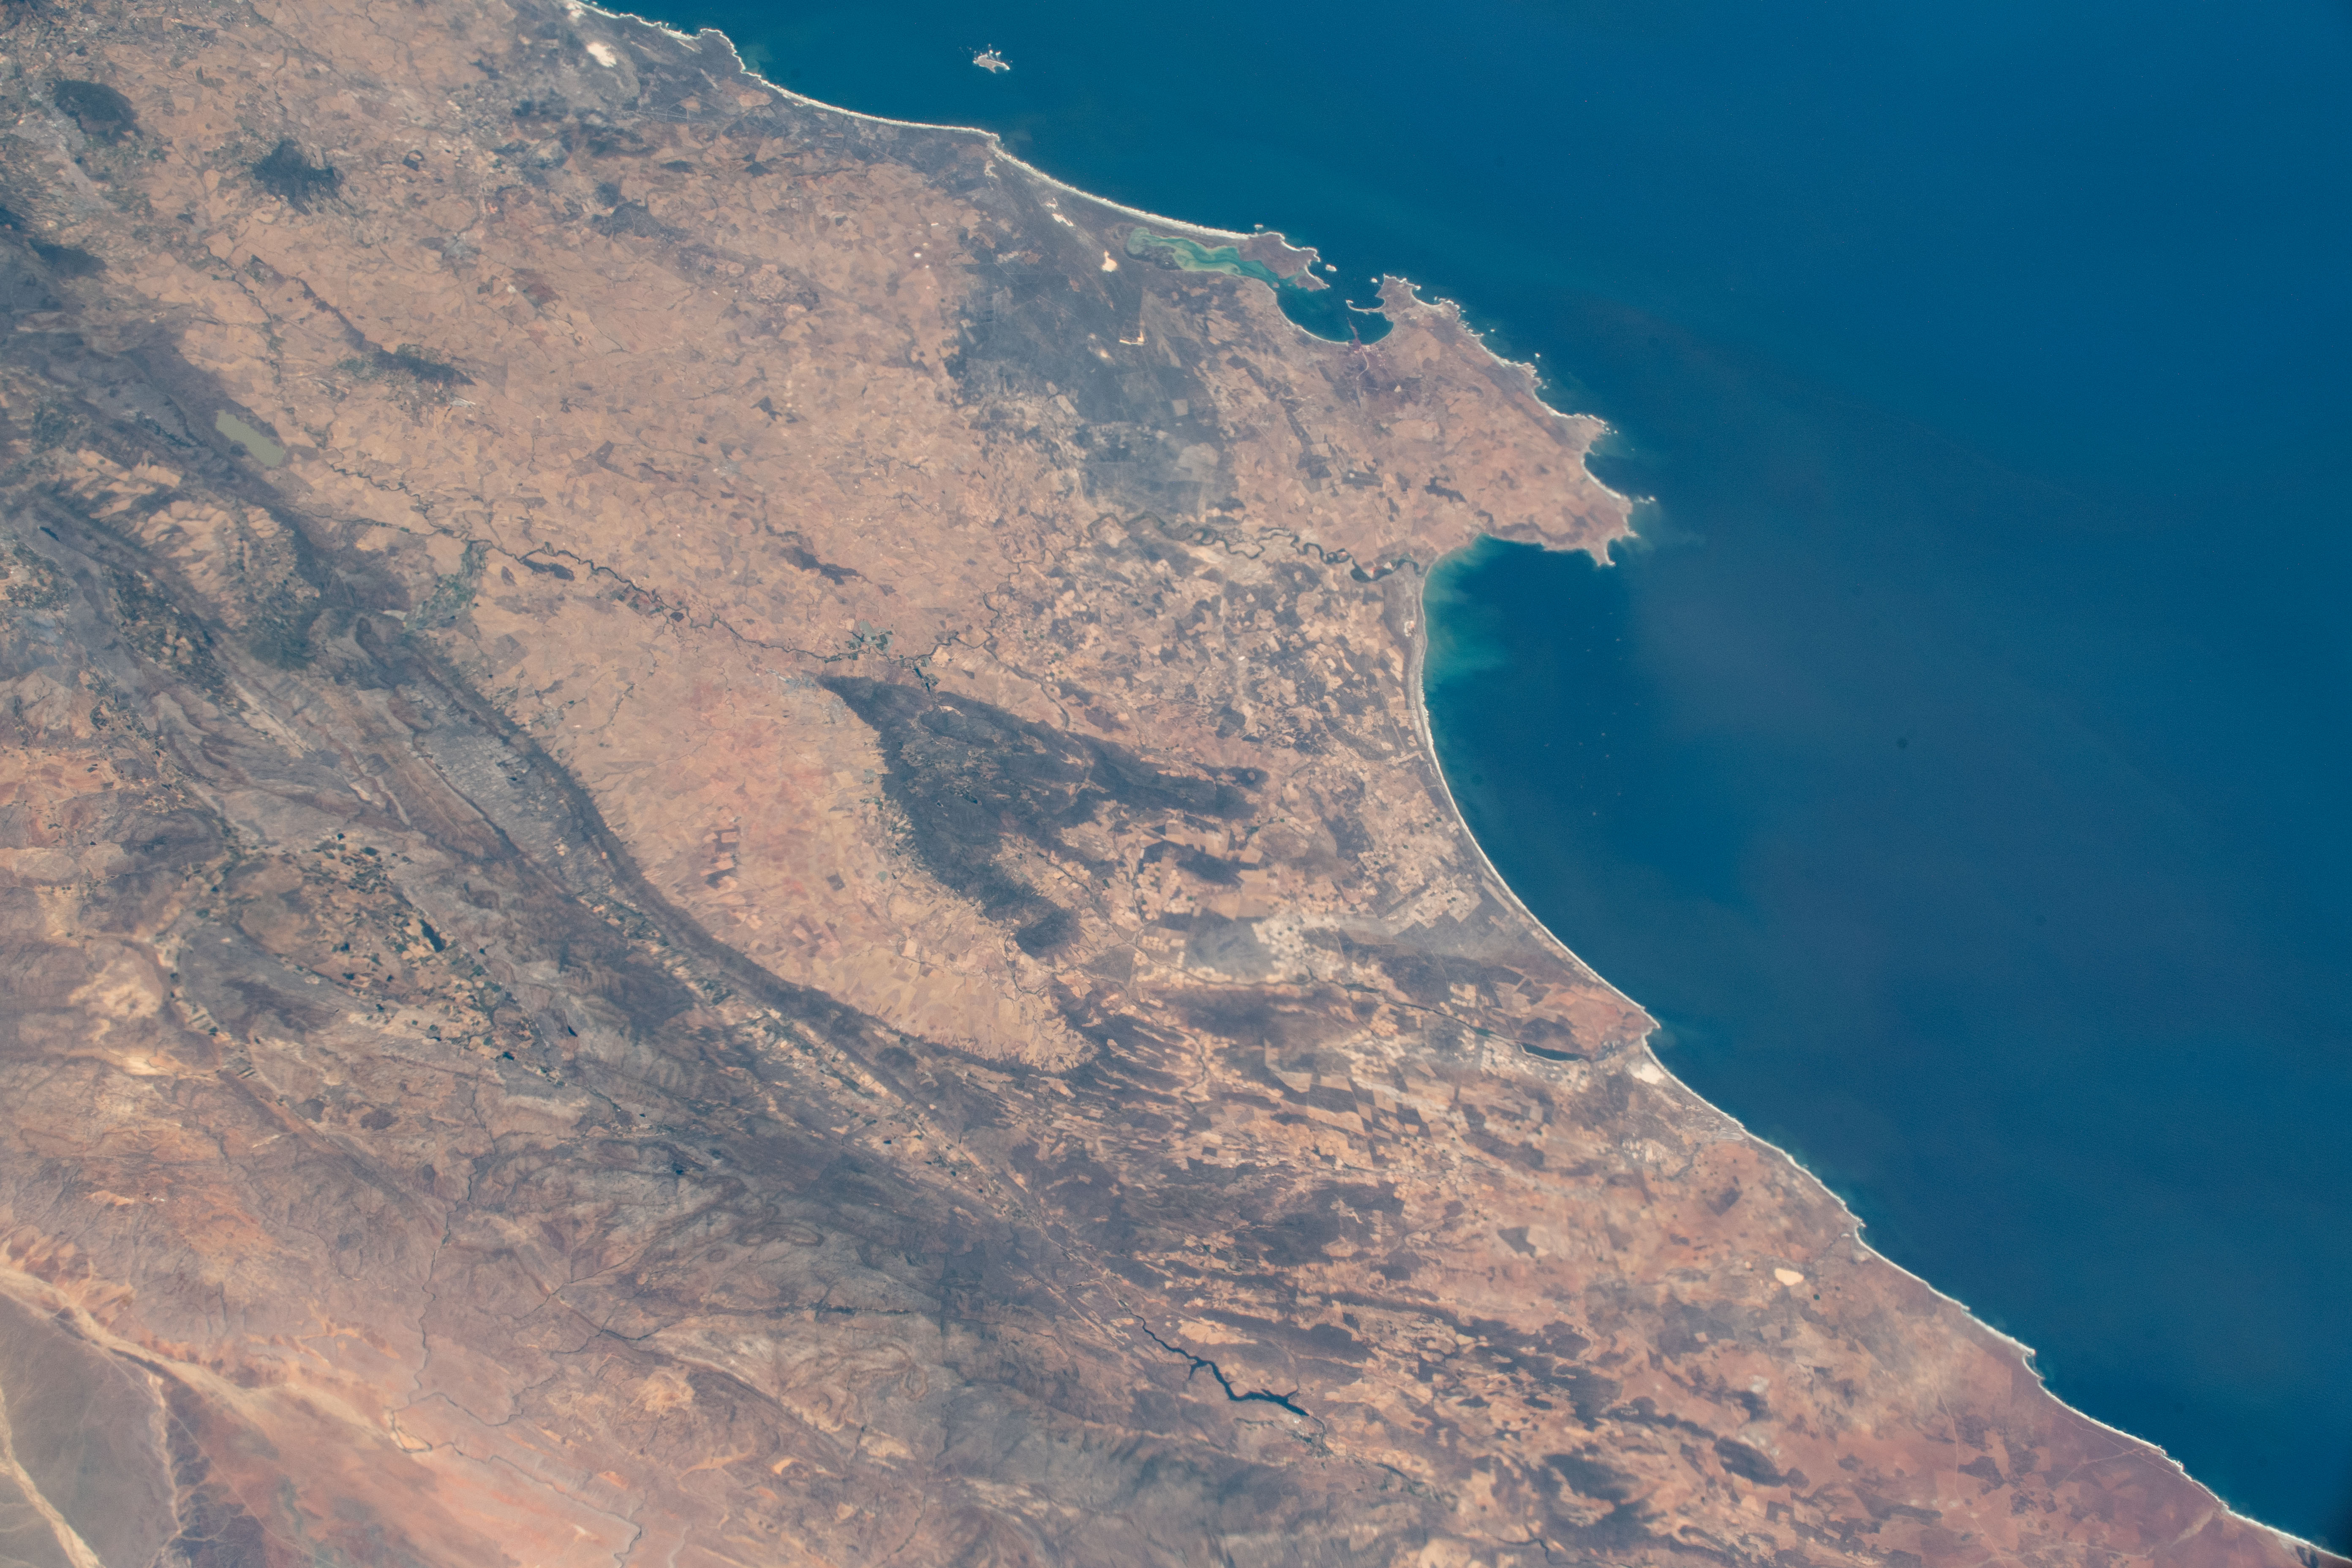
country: REPUBLIC SOUTH AFRICA
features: WEST COAST NATIONAL PARK MARINE PROTECTED AREA, BANGHOEK PRIVATE NATURE RESERVE
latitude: -32.7
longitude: 18.5
